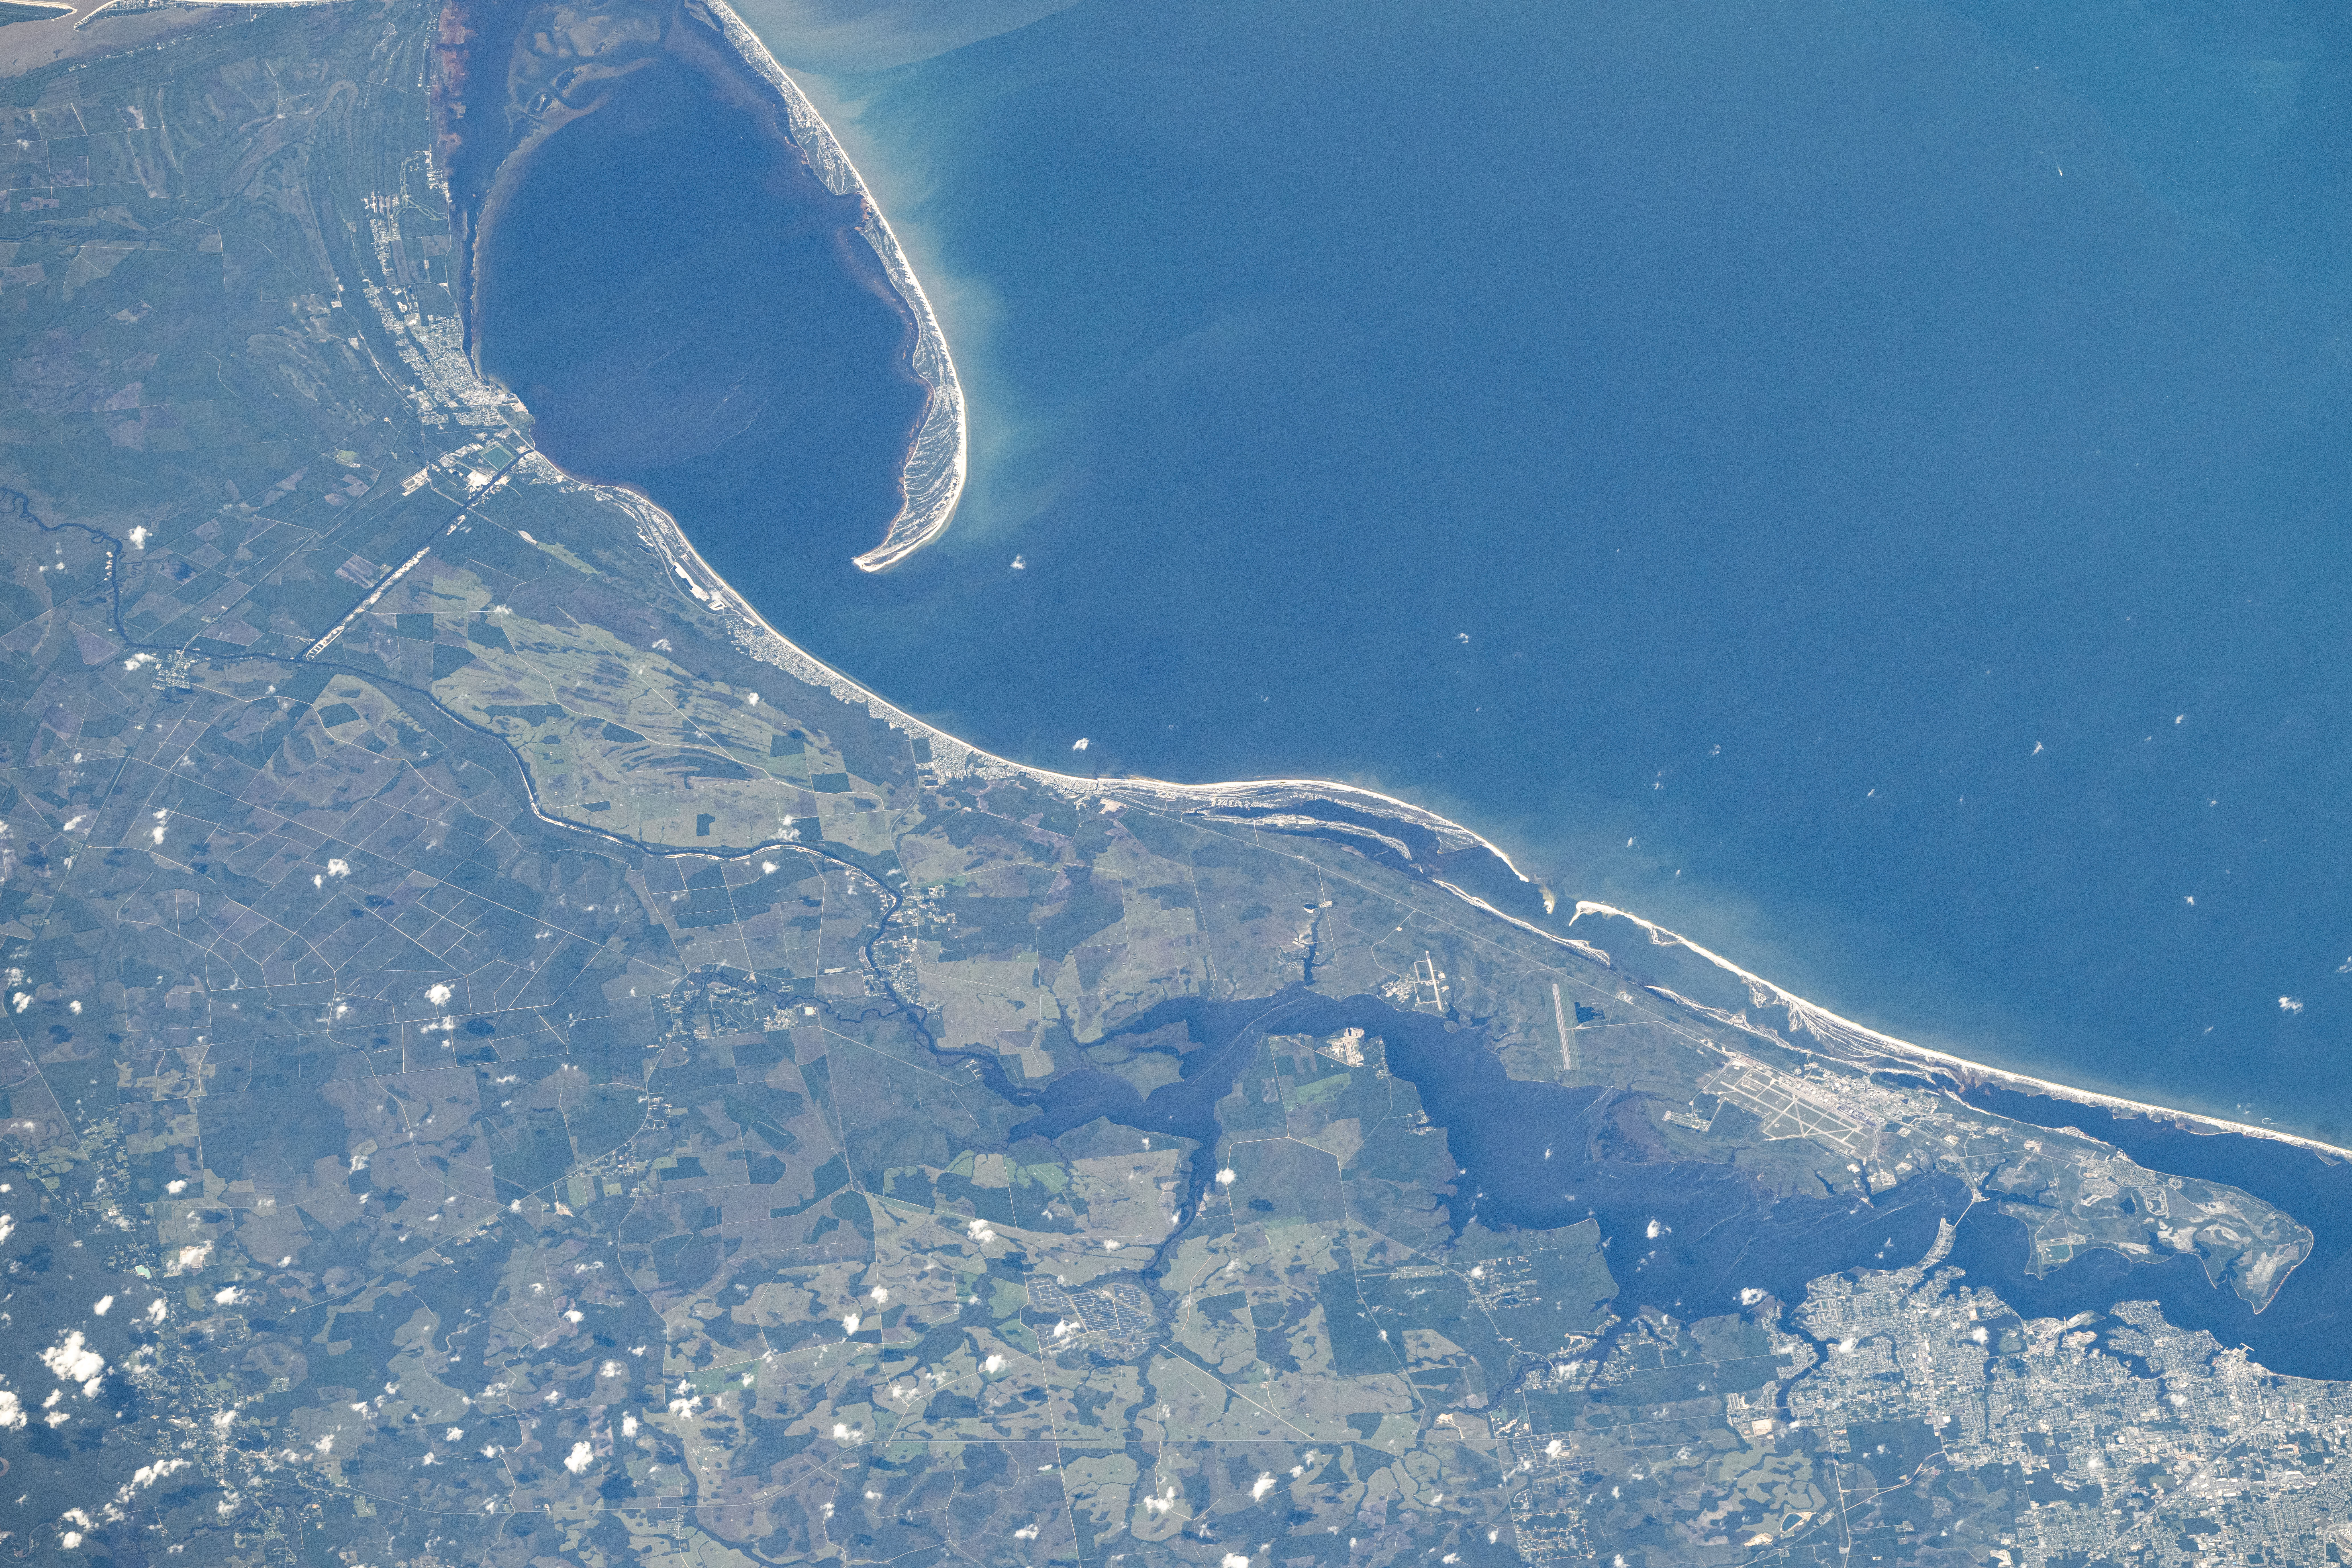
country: USA-FLORIDA
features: FLOODING, PANAMA CITY, TYNDALL AIR FORCE BASE, EAST BAY, SAINT ANDREW BAY, MEXICO BEACH, ST JOSEPH PENINSULA, SAINT JOSEPH BAY
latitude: 29.9
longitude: -85.5
